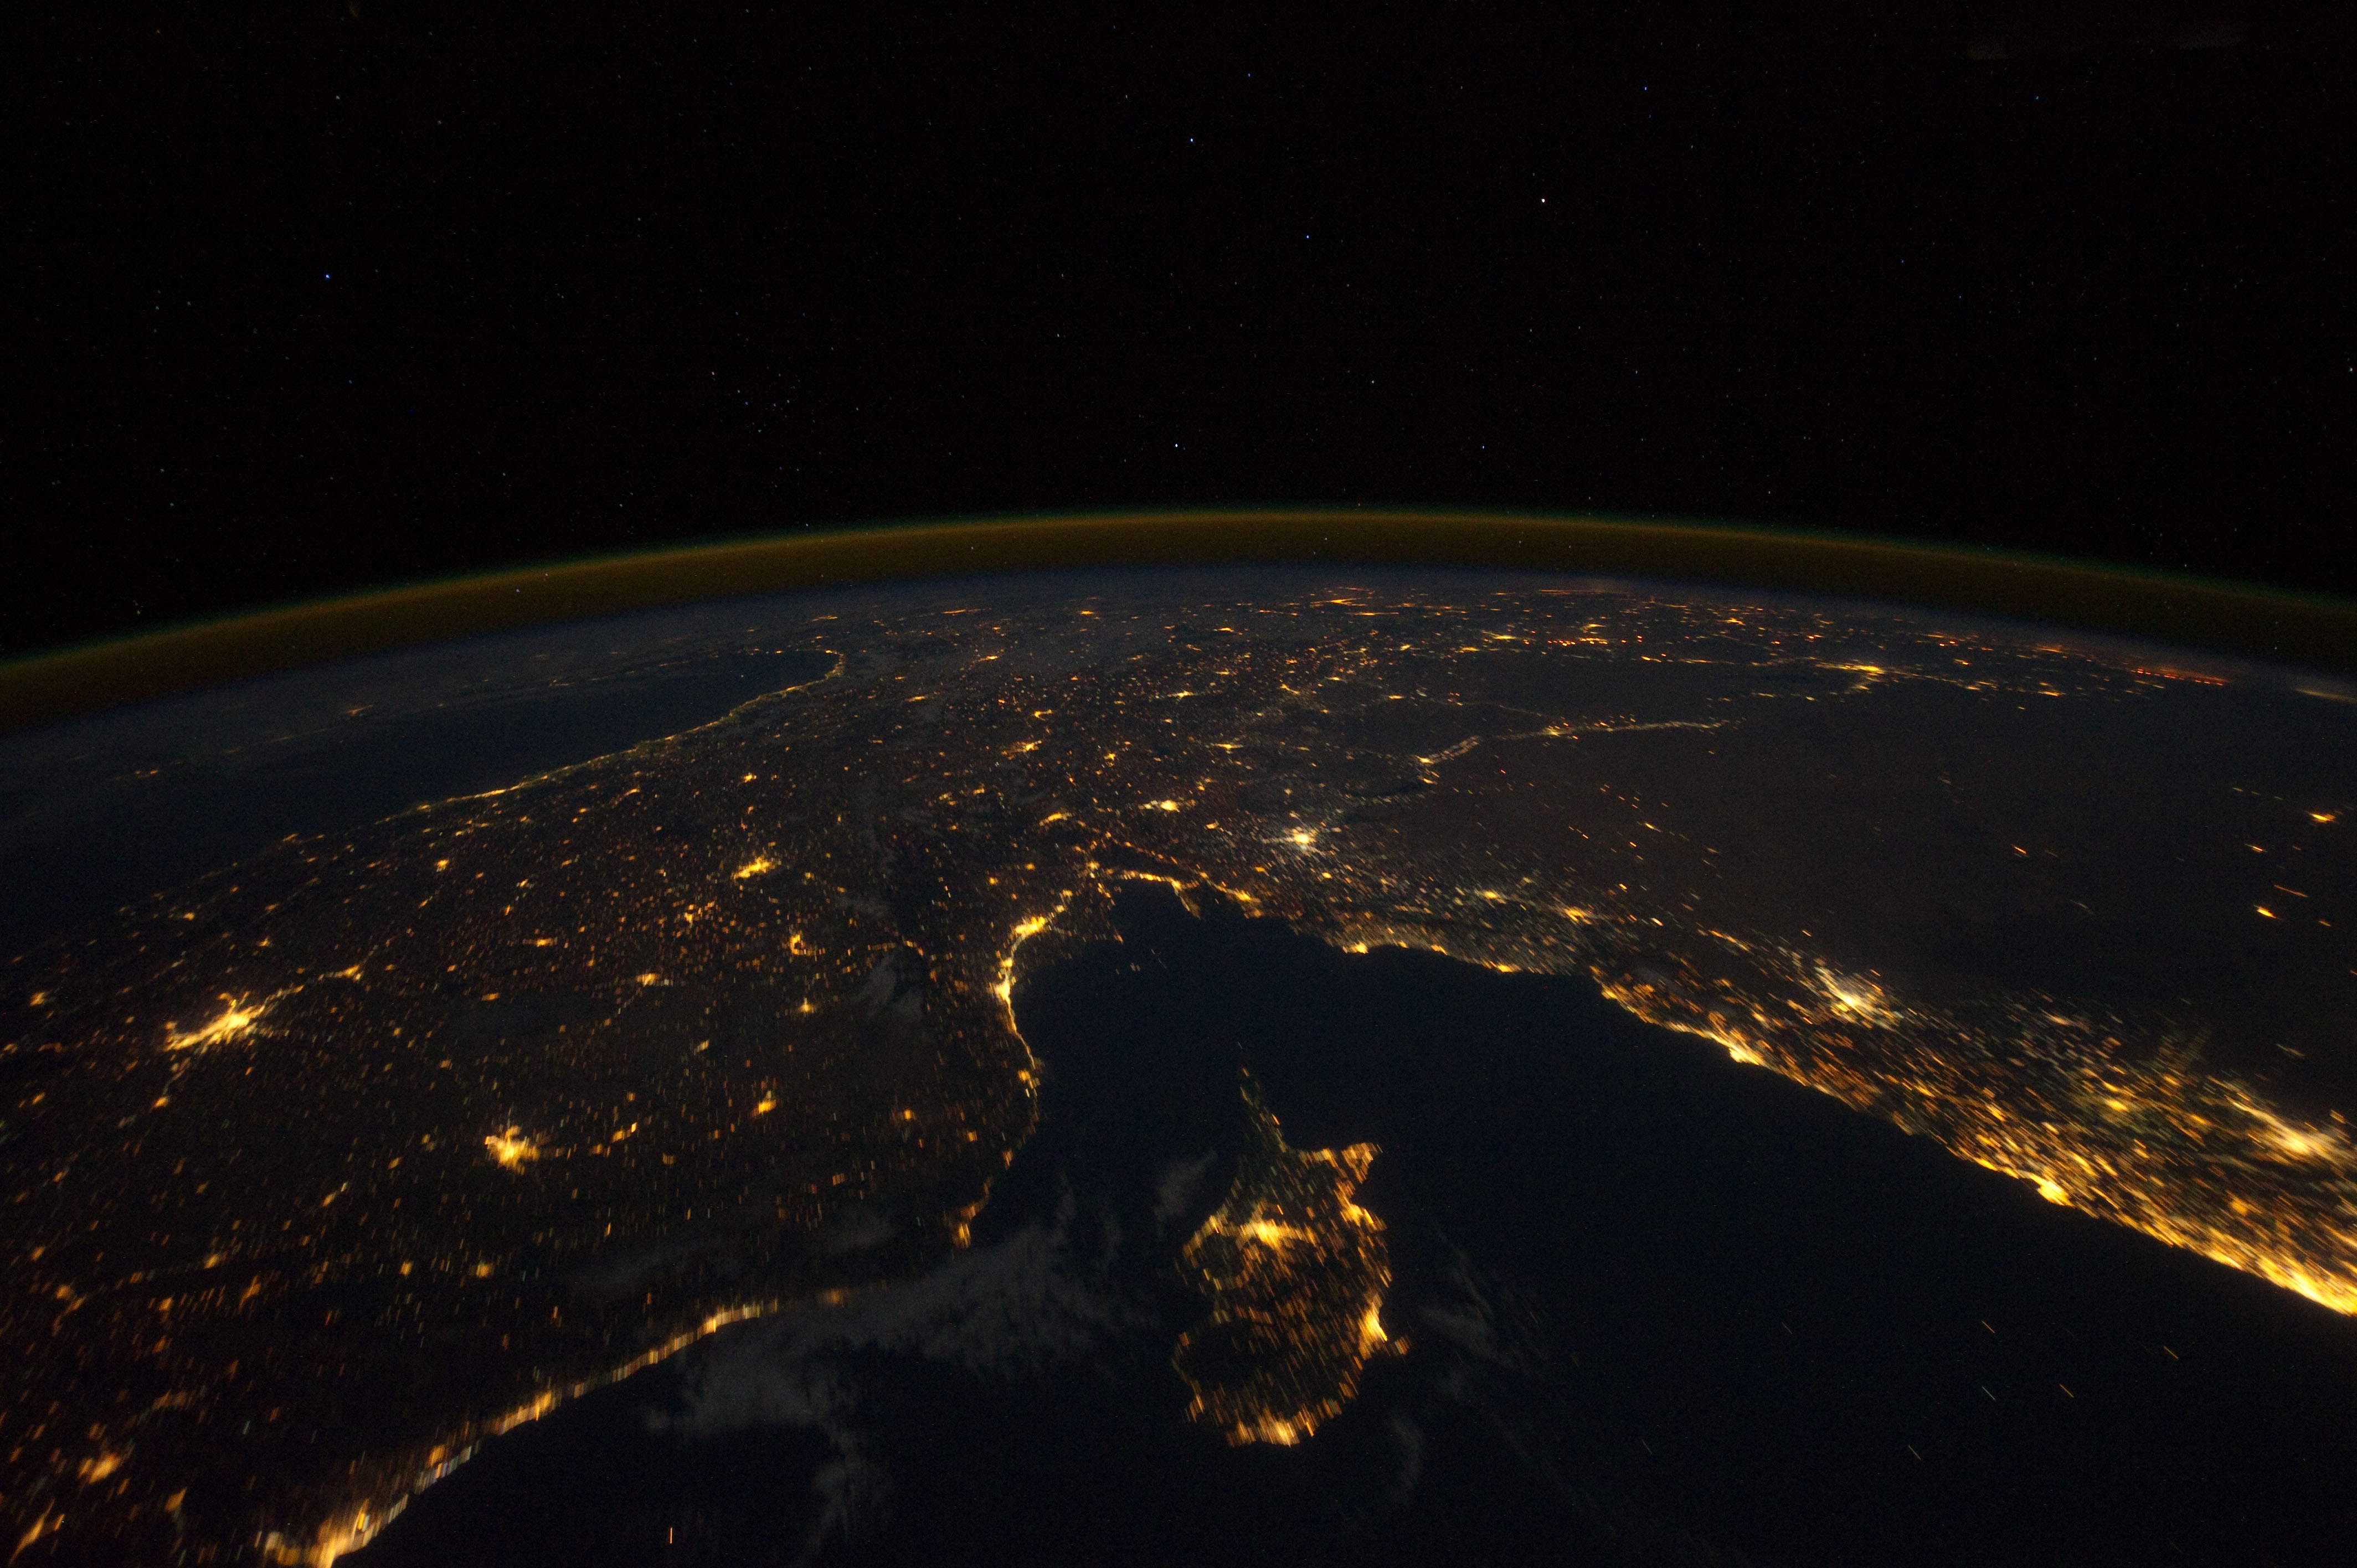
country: SYRIA
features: LEVANT, CYPRUS, TURKEY, CITIES AT NIGHT
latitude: 36.5
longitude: 37.5
